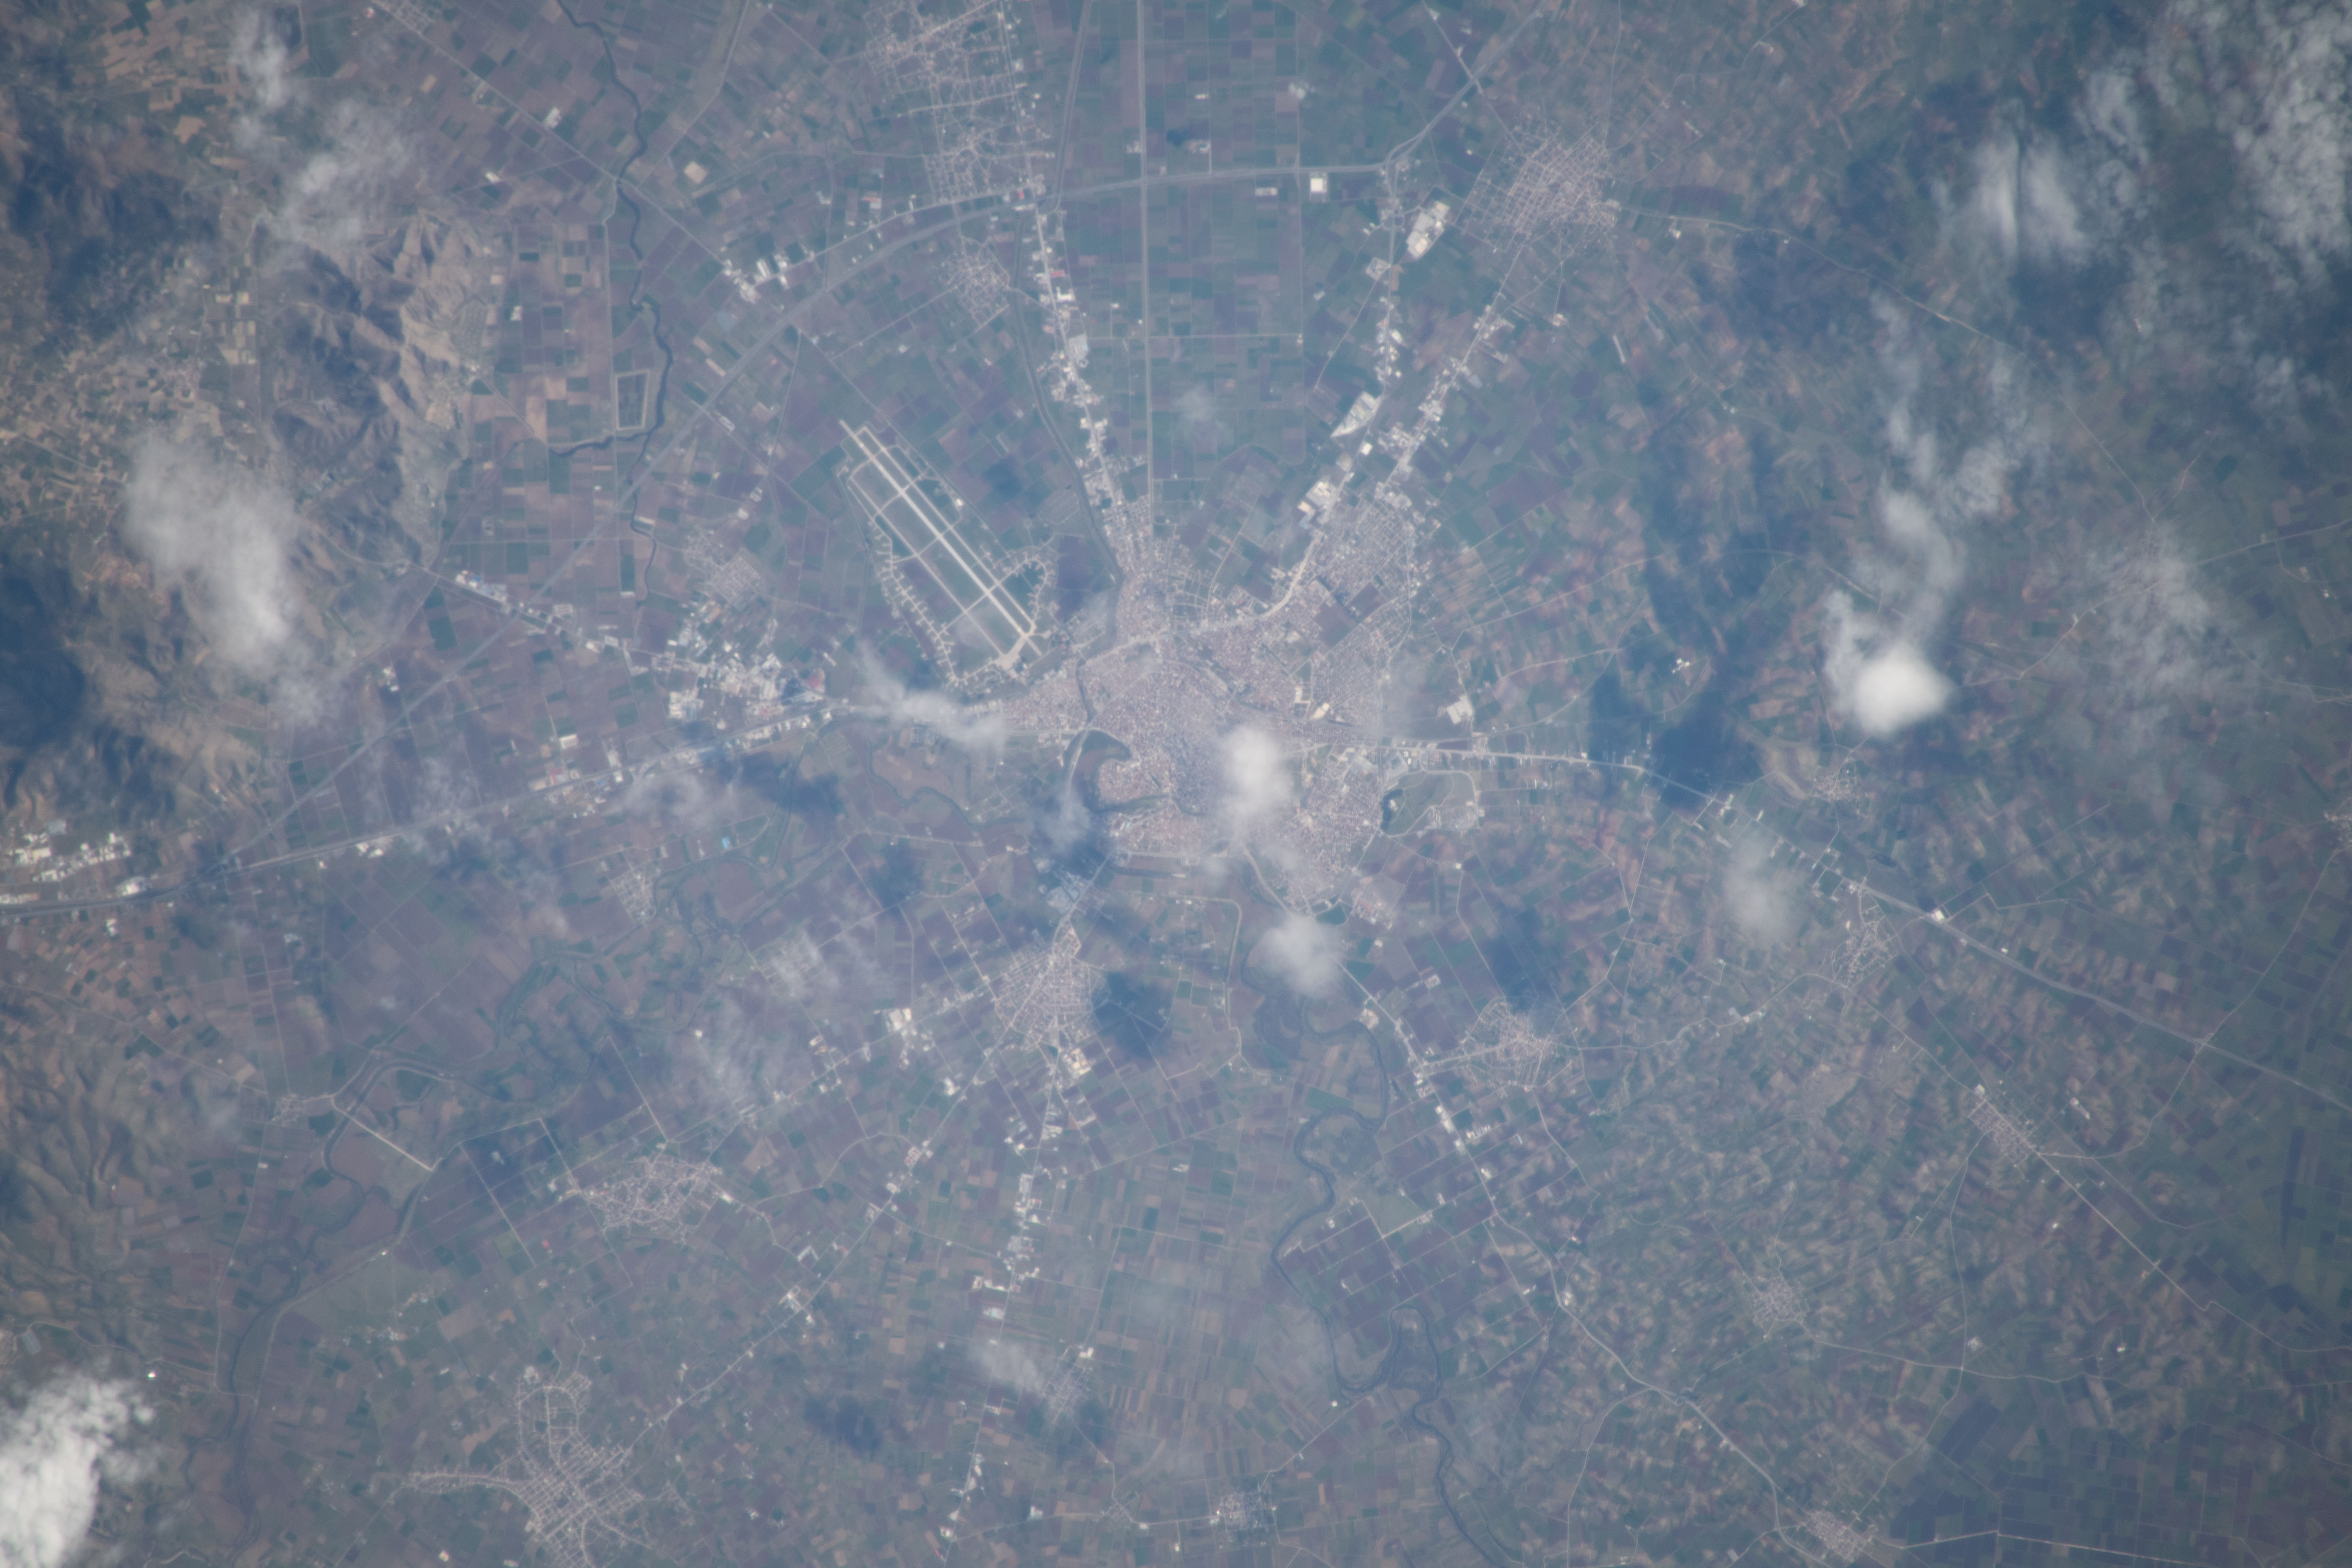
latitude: 39.6
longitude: 22.4
